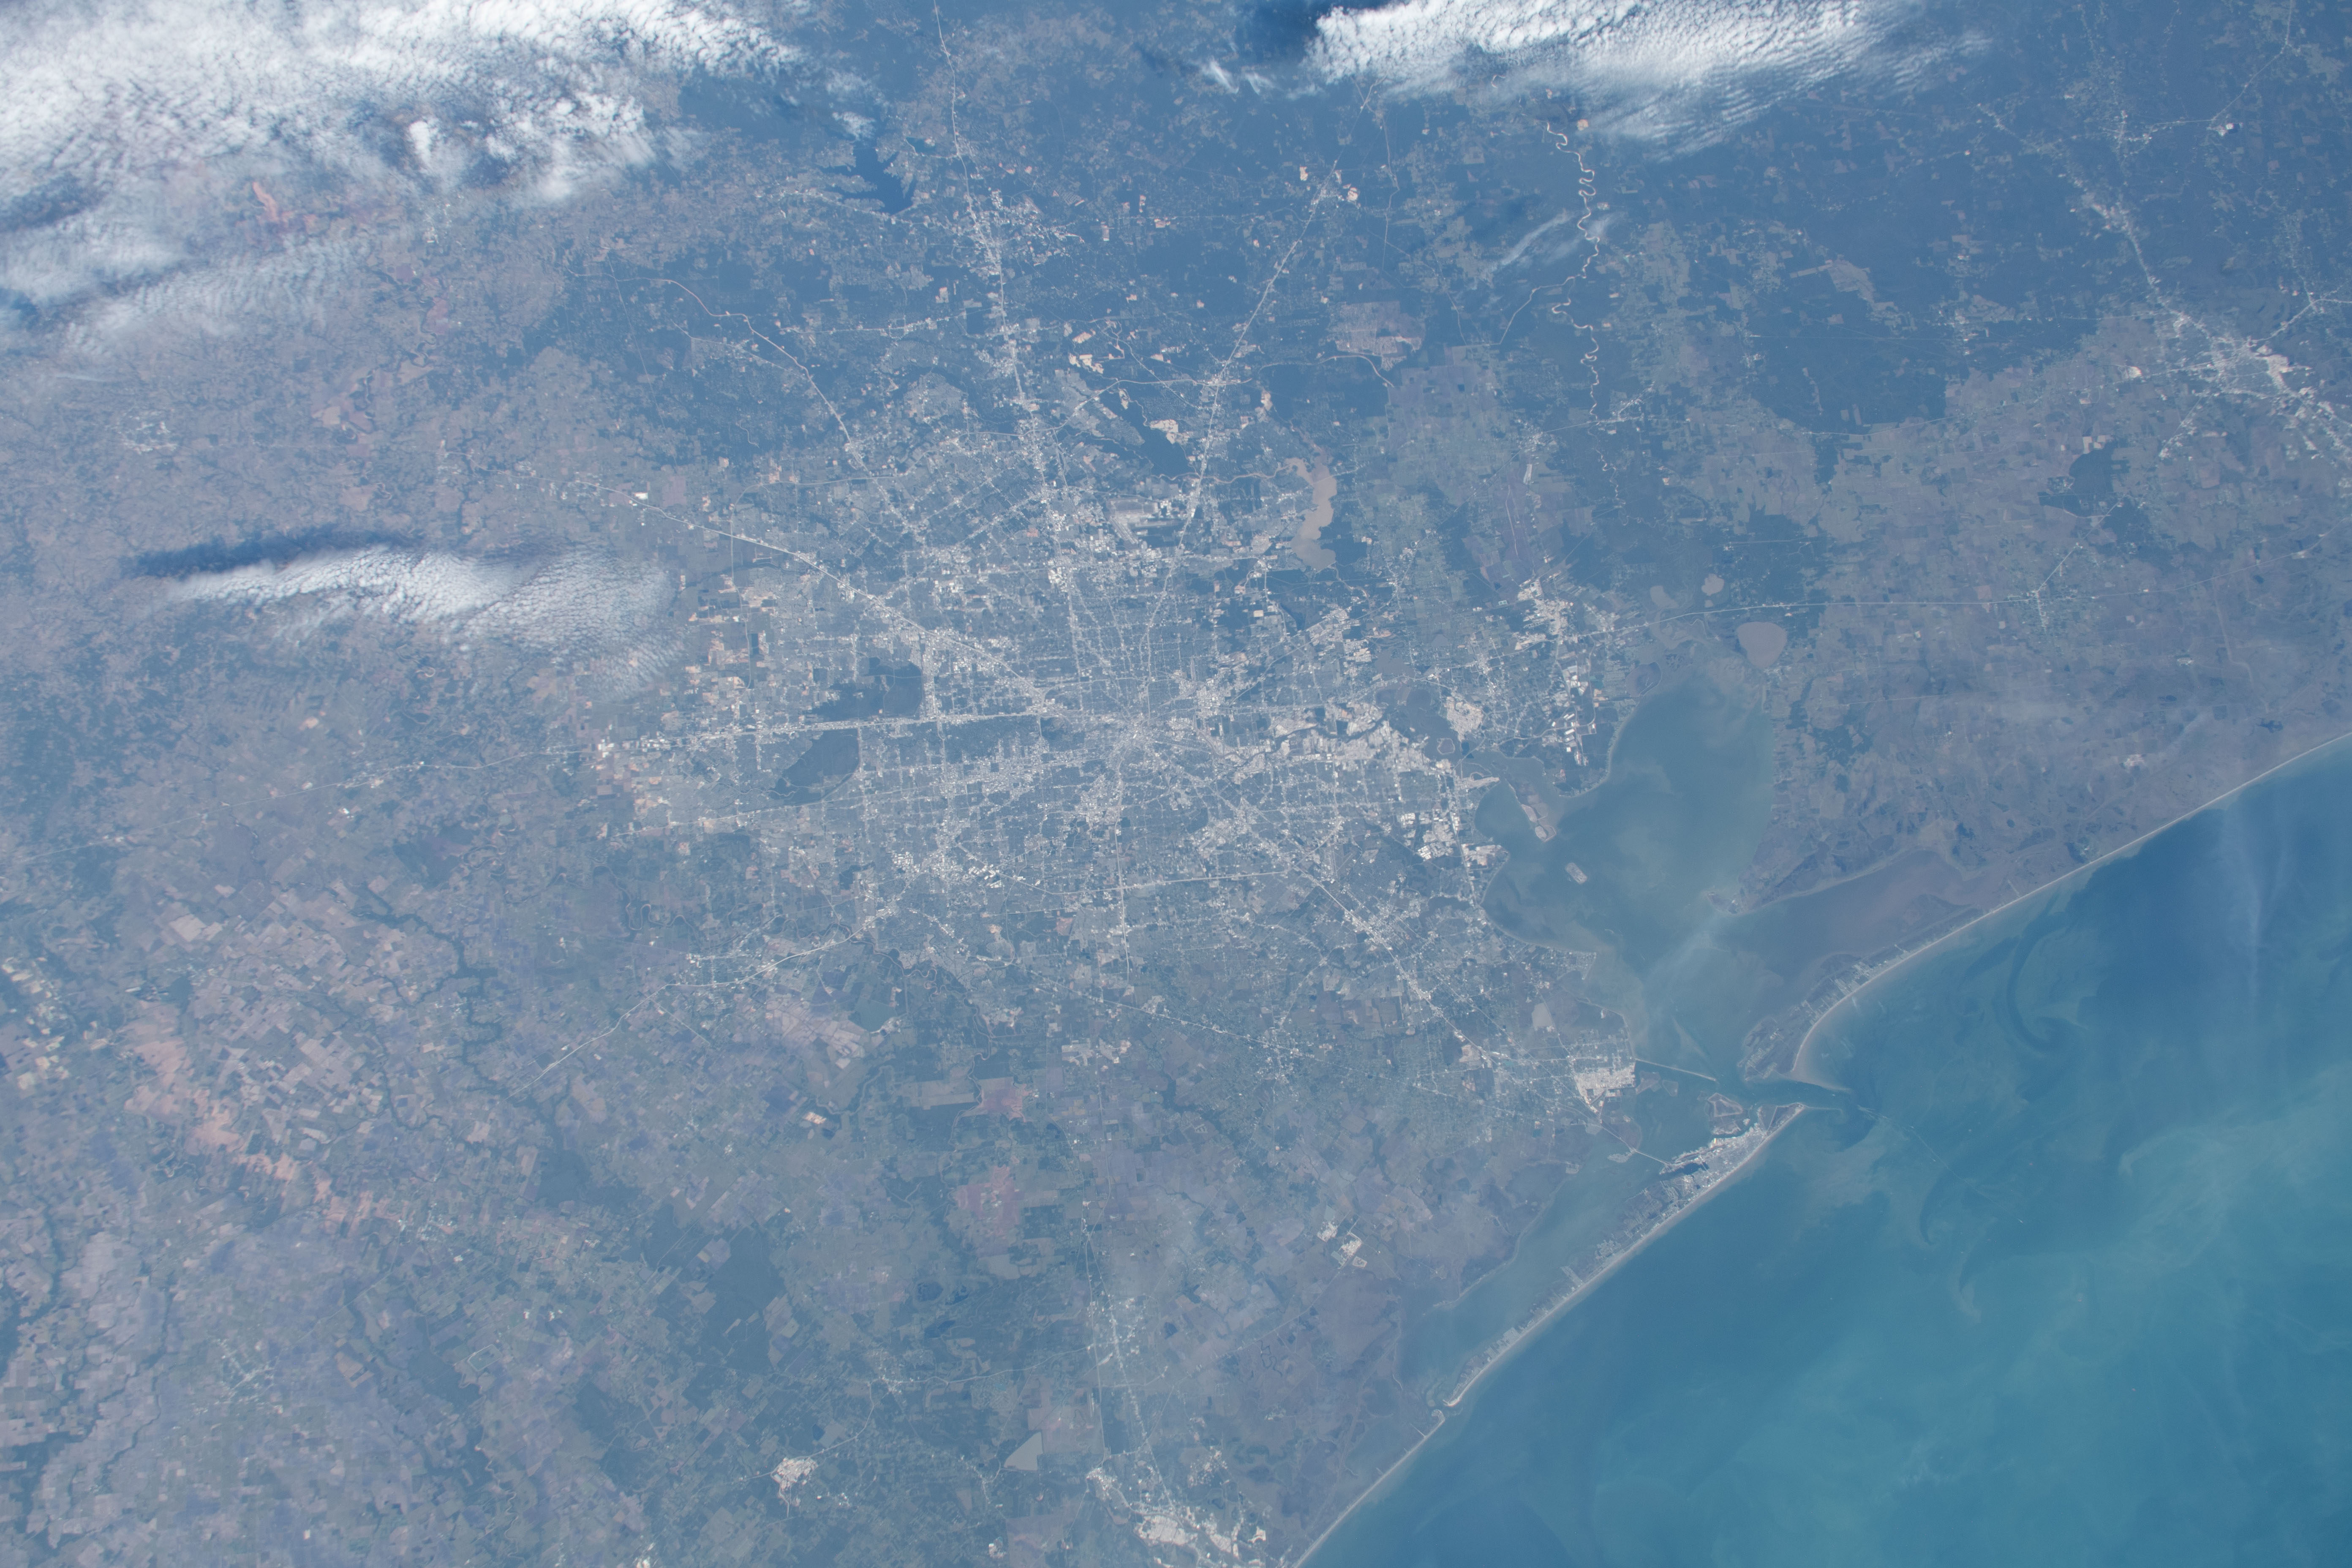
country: USA-TEXAS
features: HOUSTON, GALVESTON BAY
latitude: 30.0
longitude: -95.5
